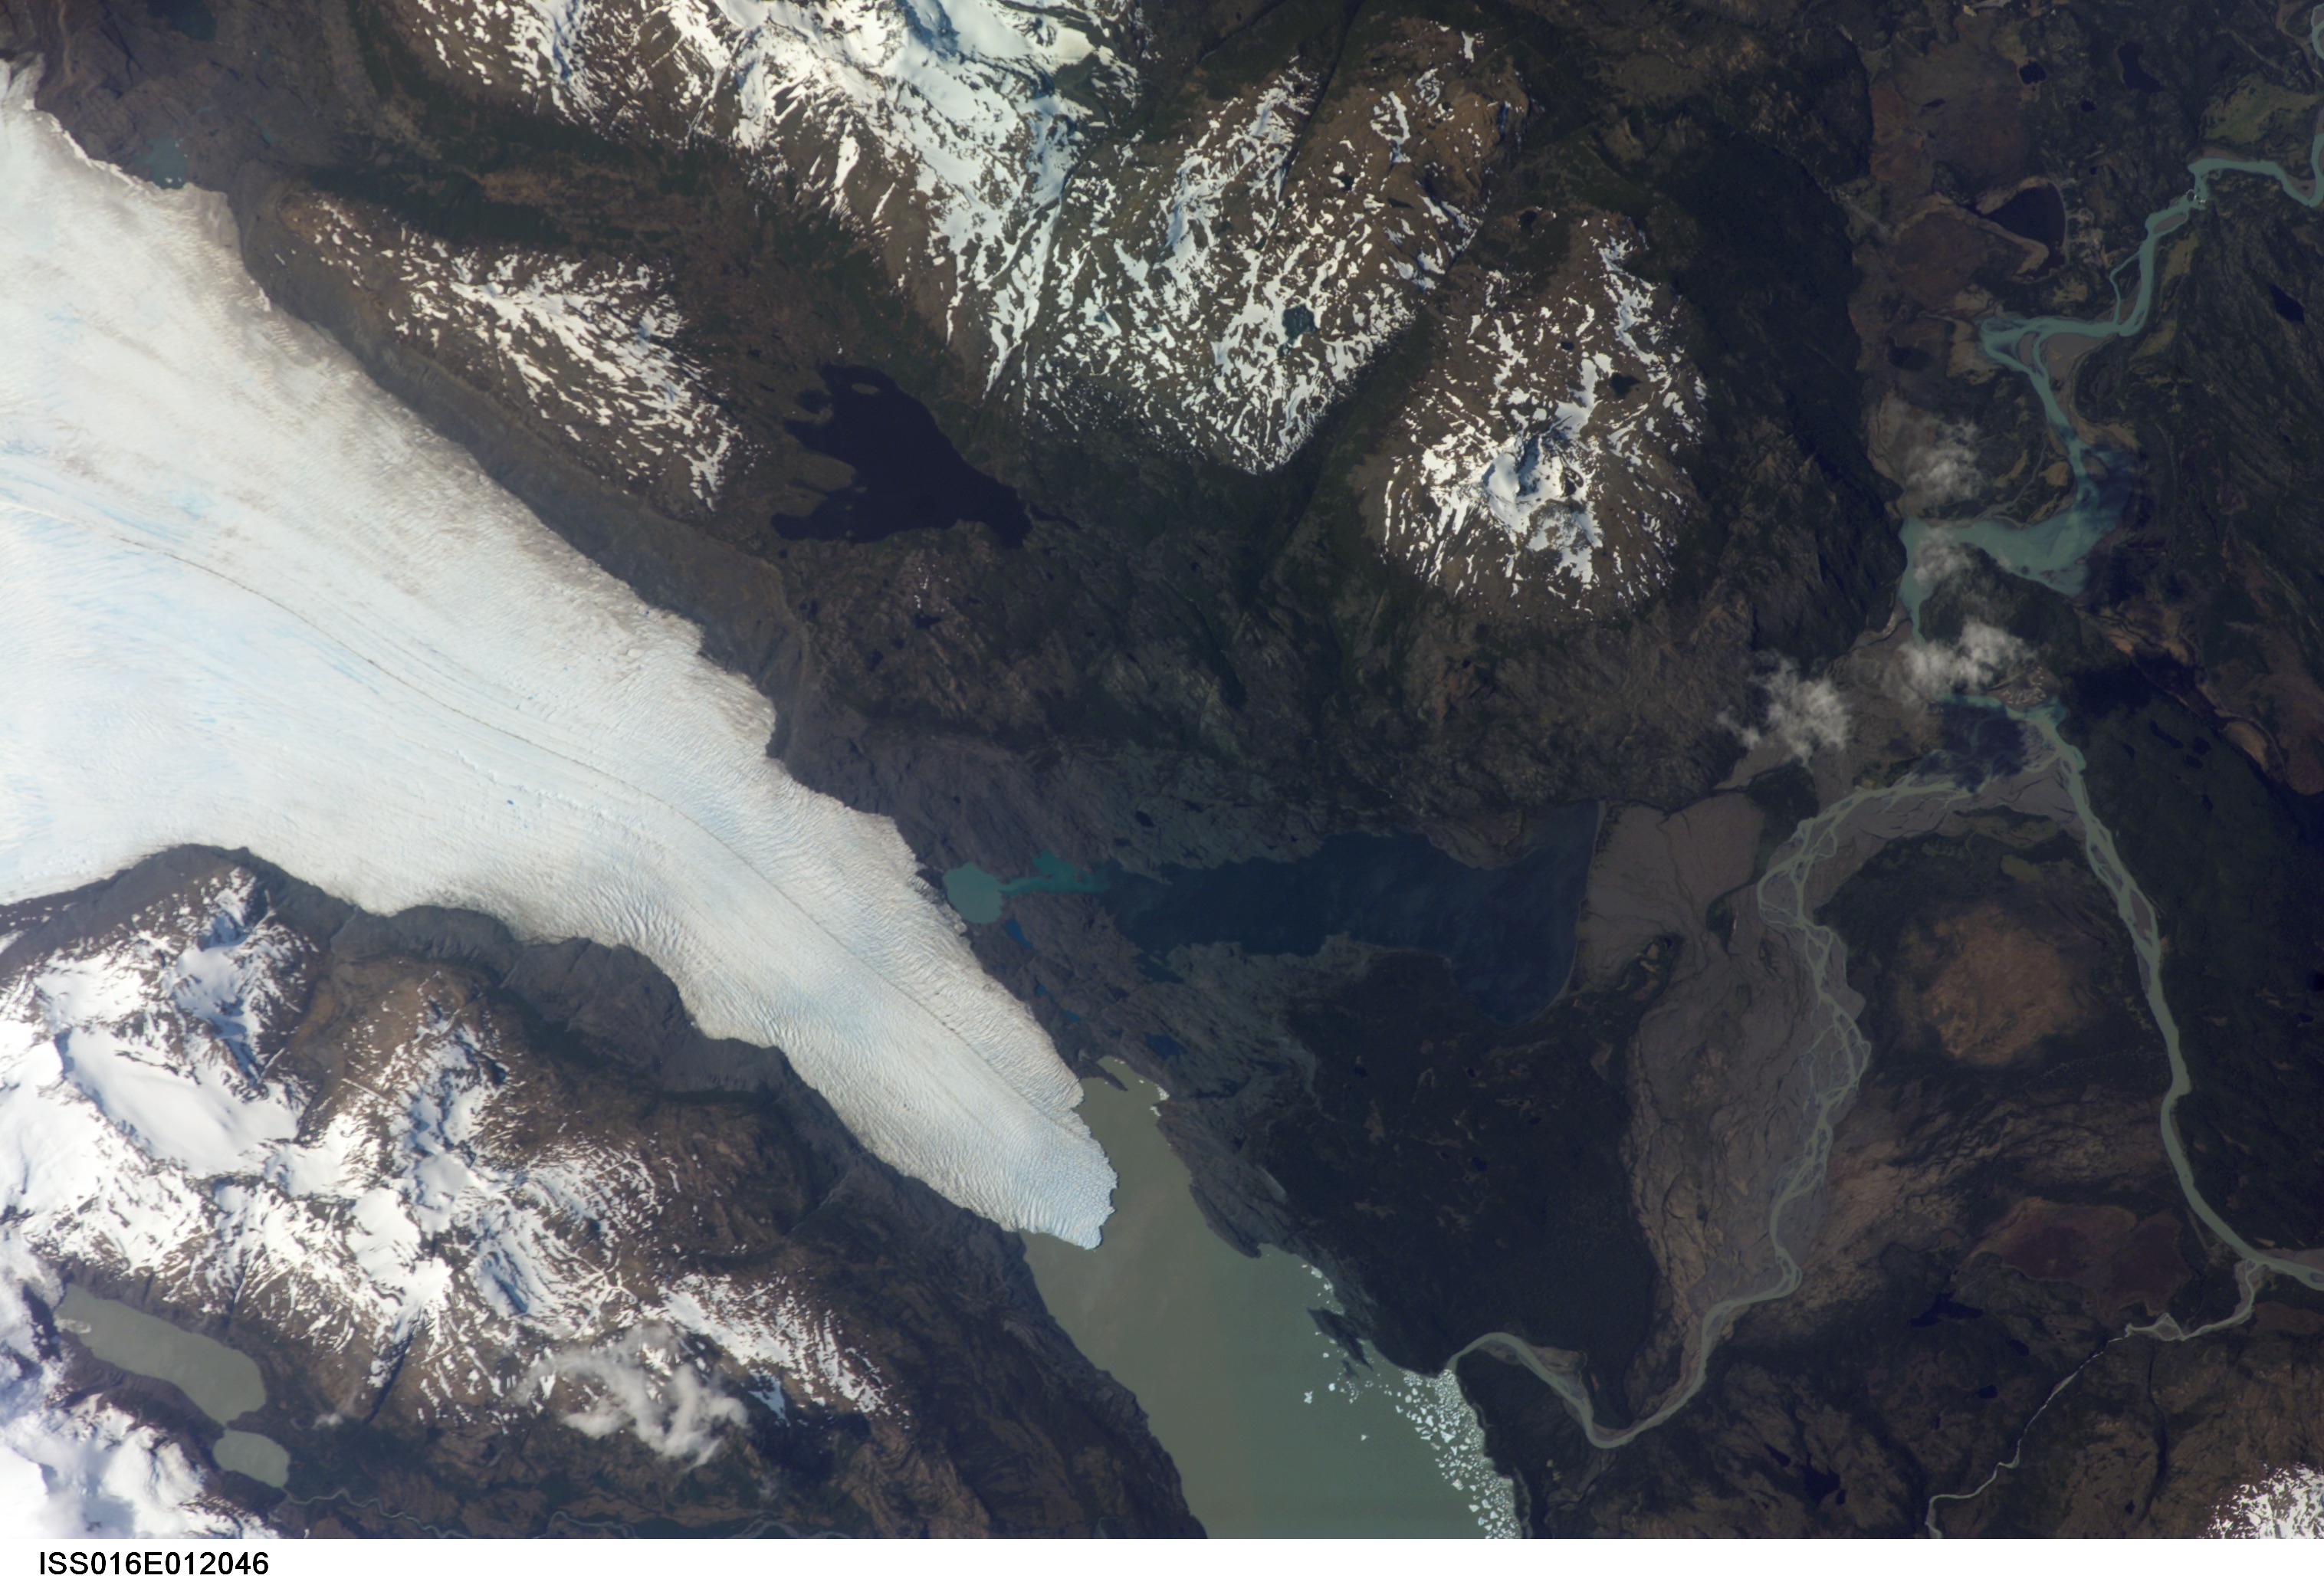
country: CHILE
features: GLACIER
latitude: -51.2
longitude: -73.2
